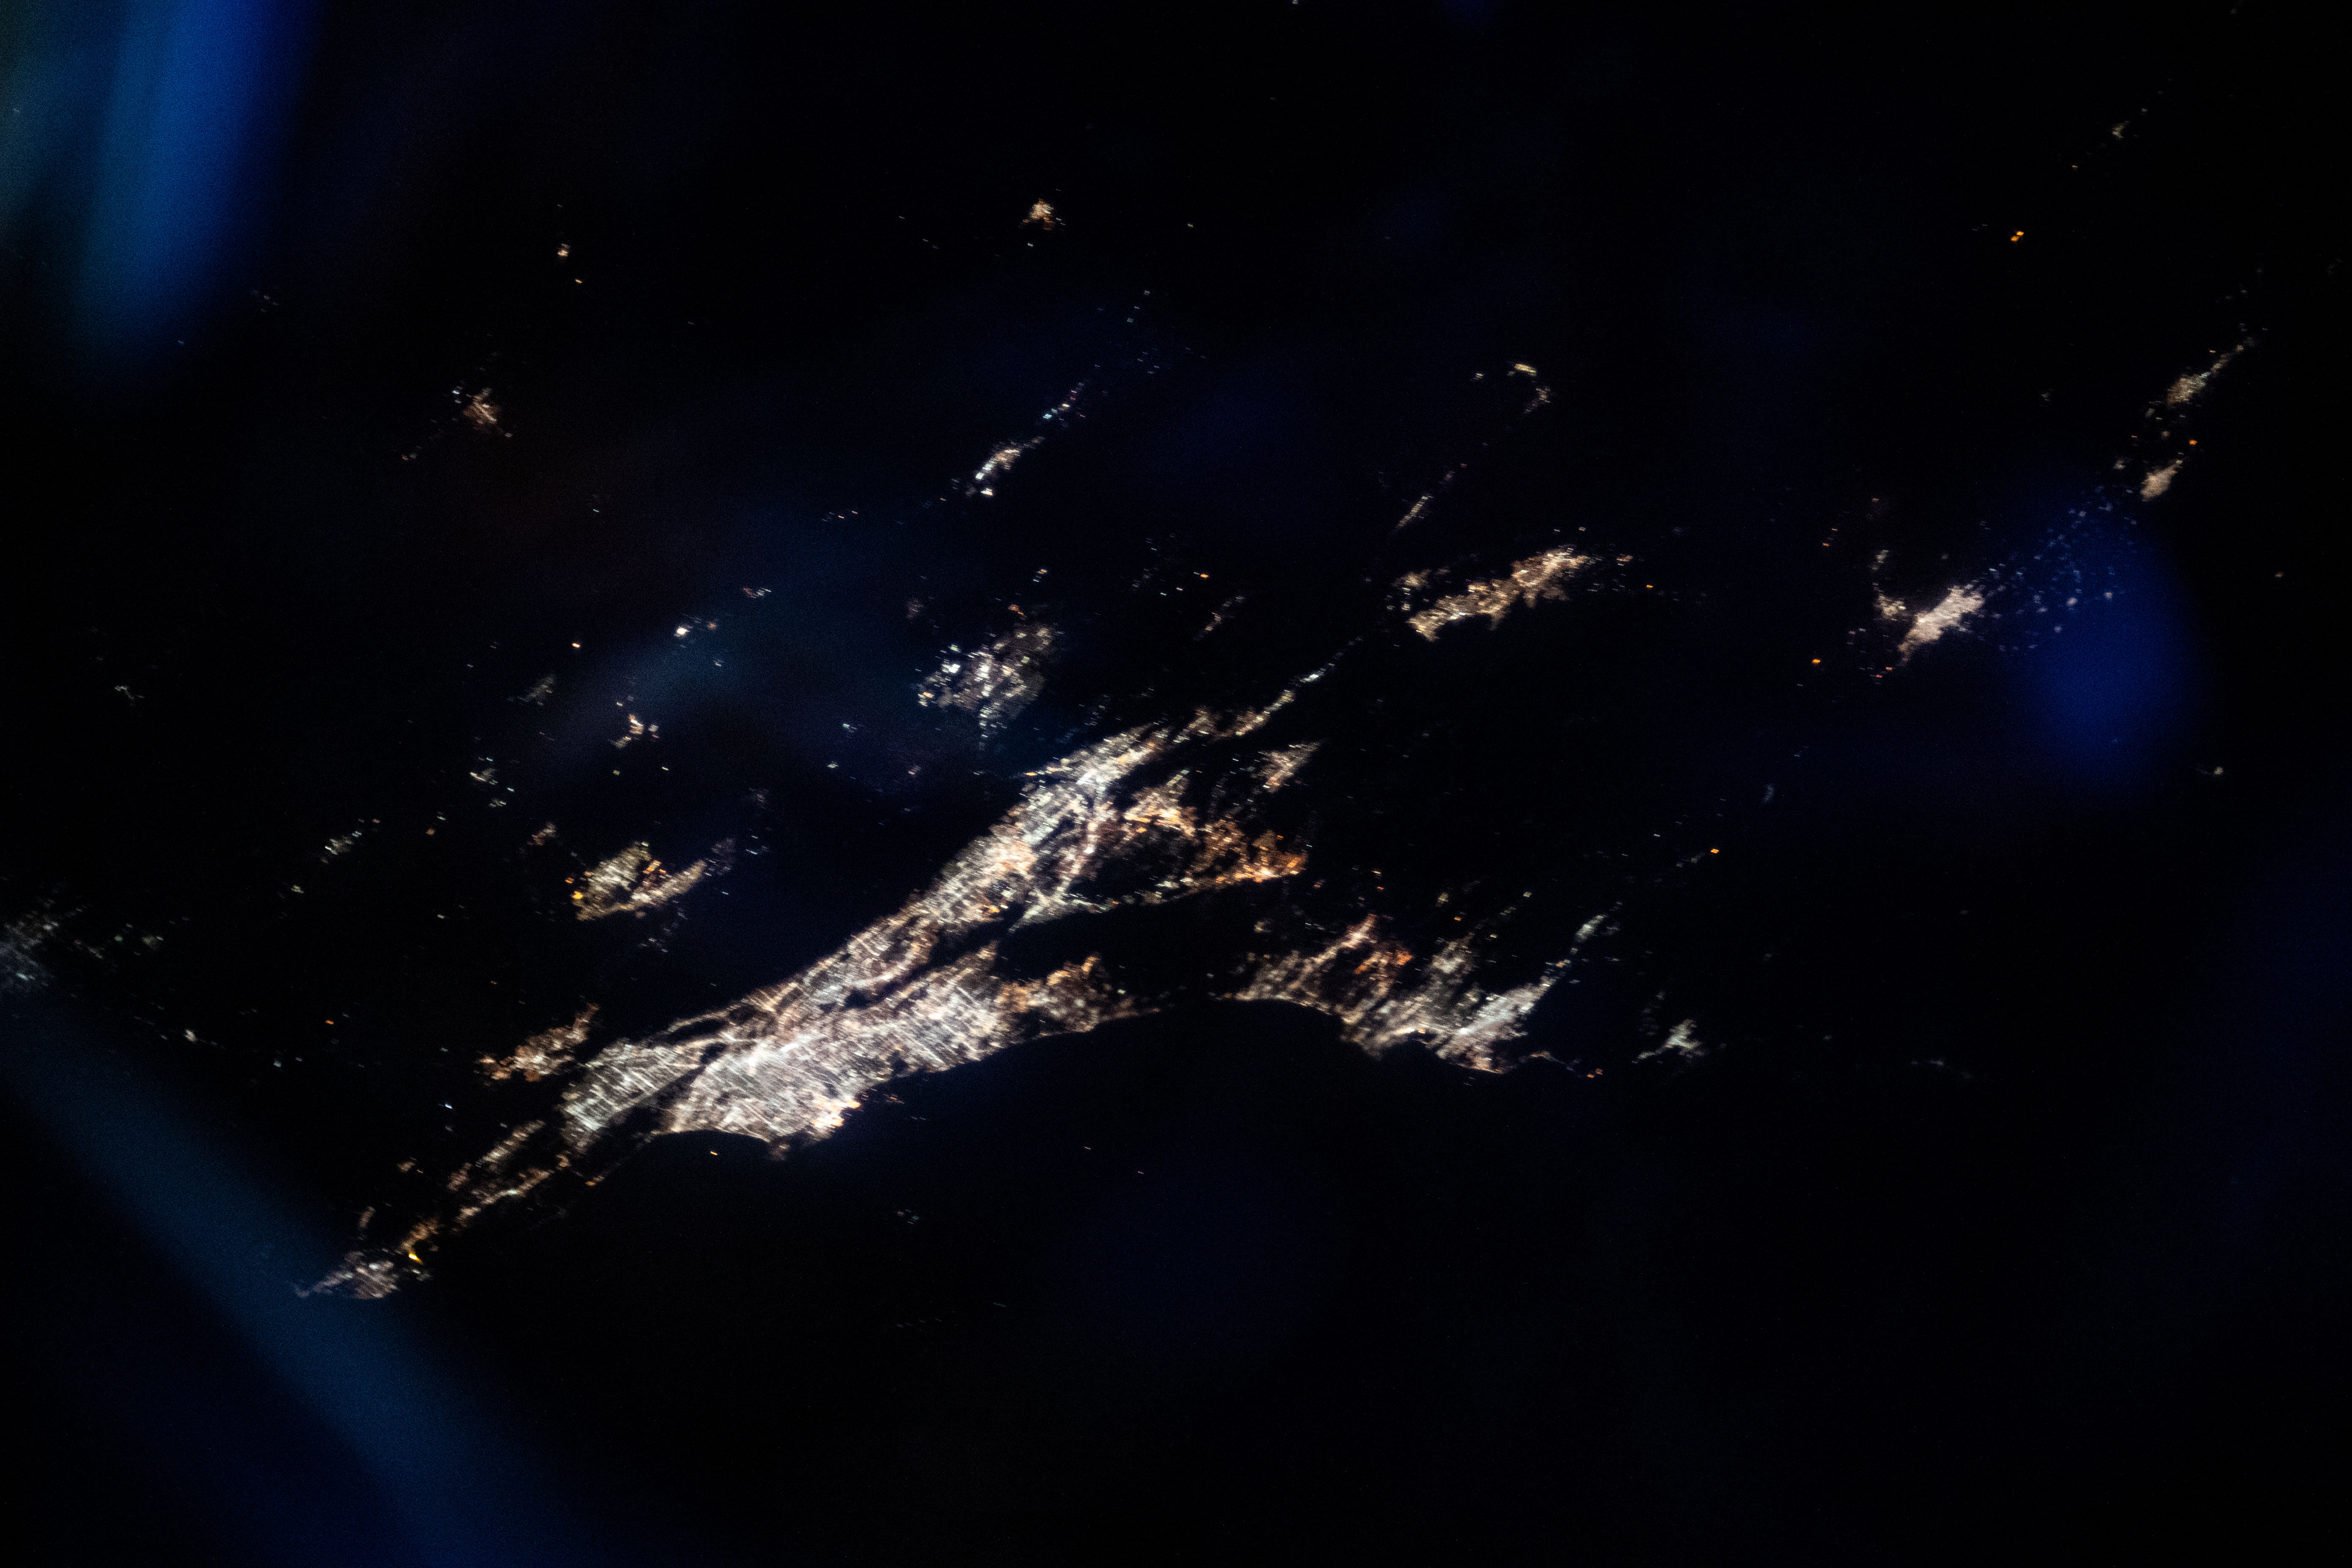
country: USA-CALIFORNIA
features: LOS ANGELES, VICTORVILLE
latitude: 34.0
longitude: -117.0
